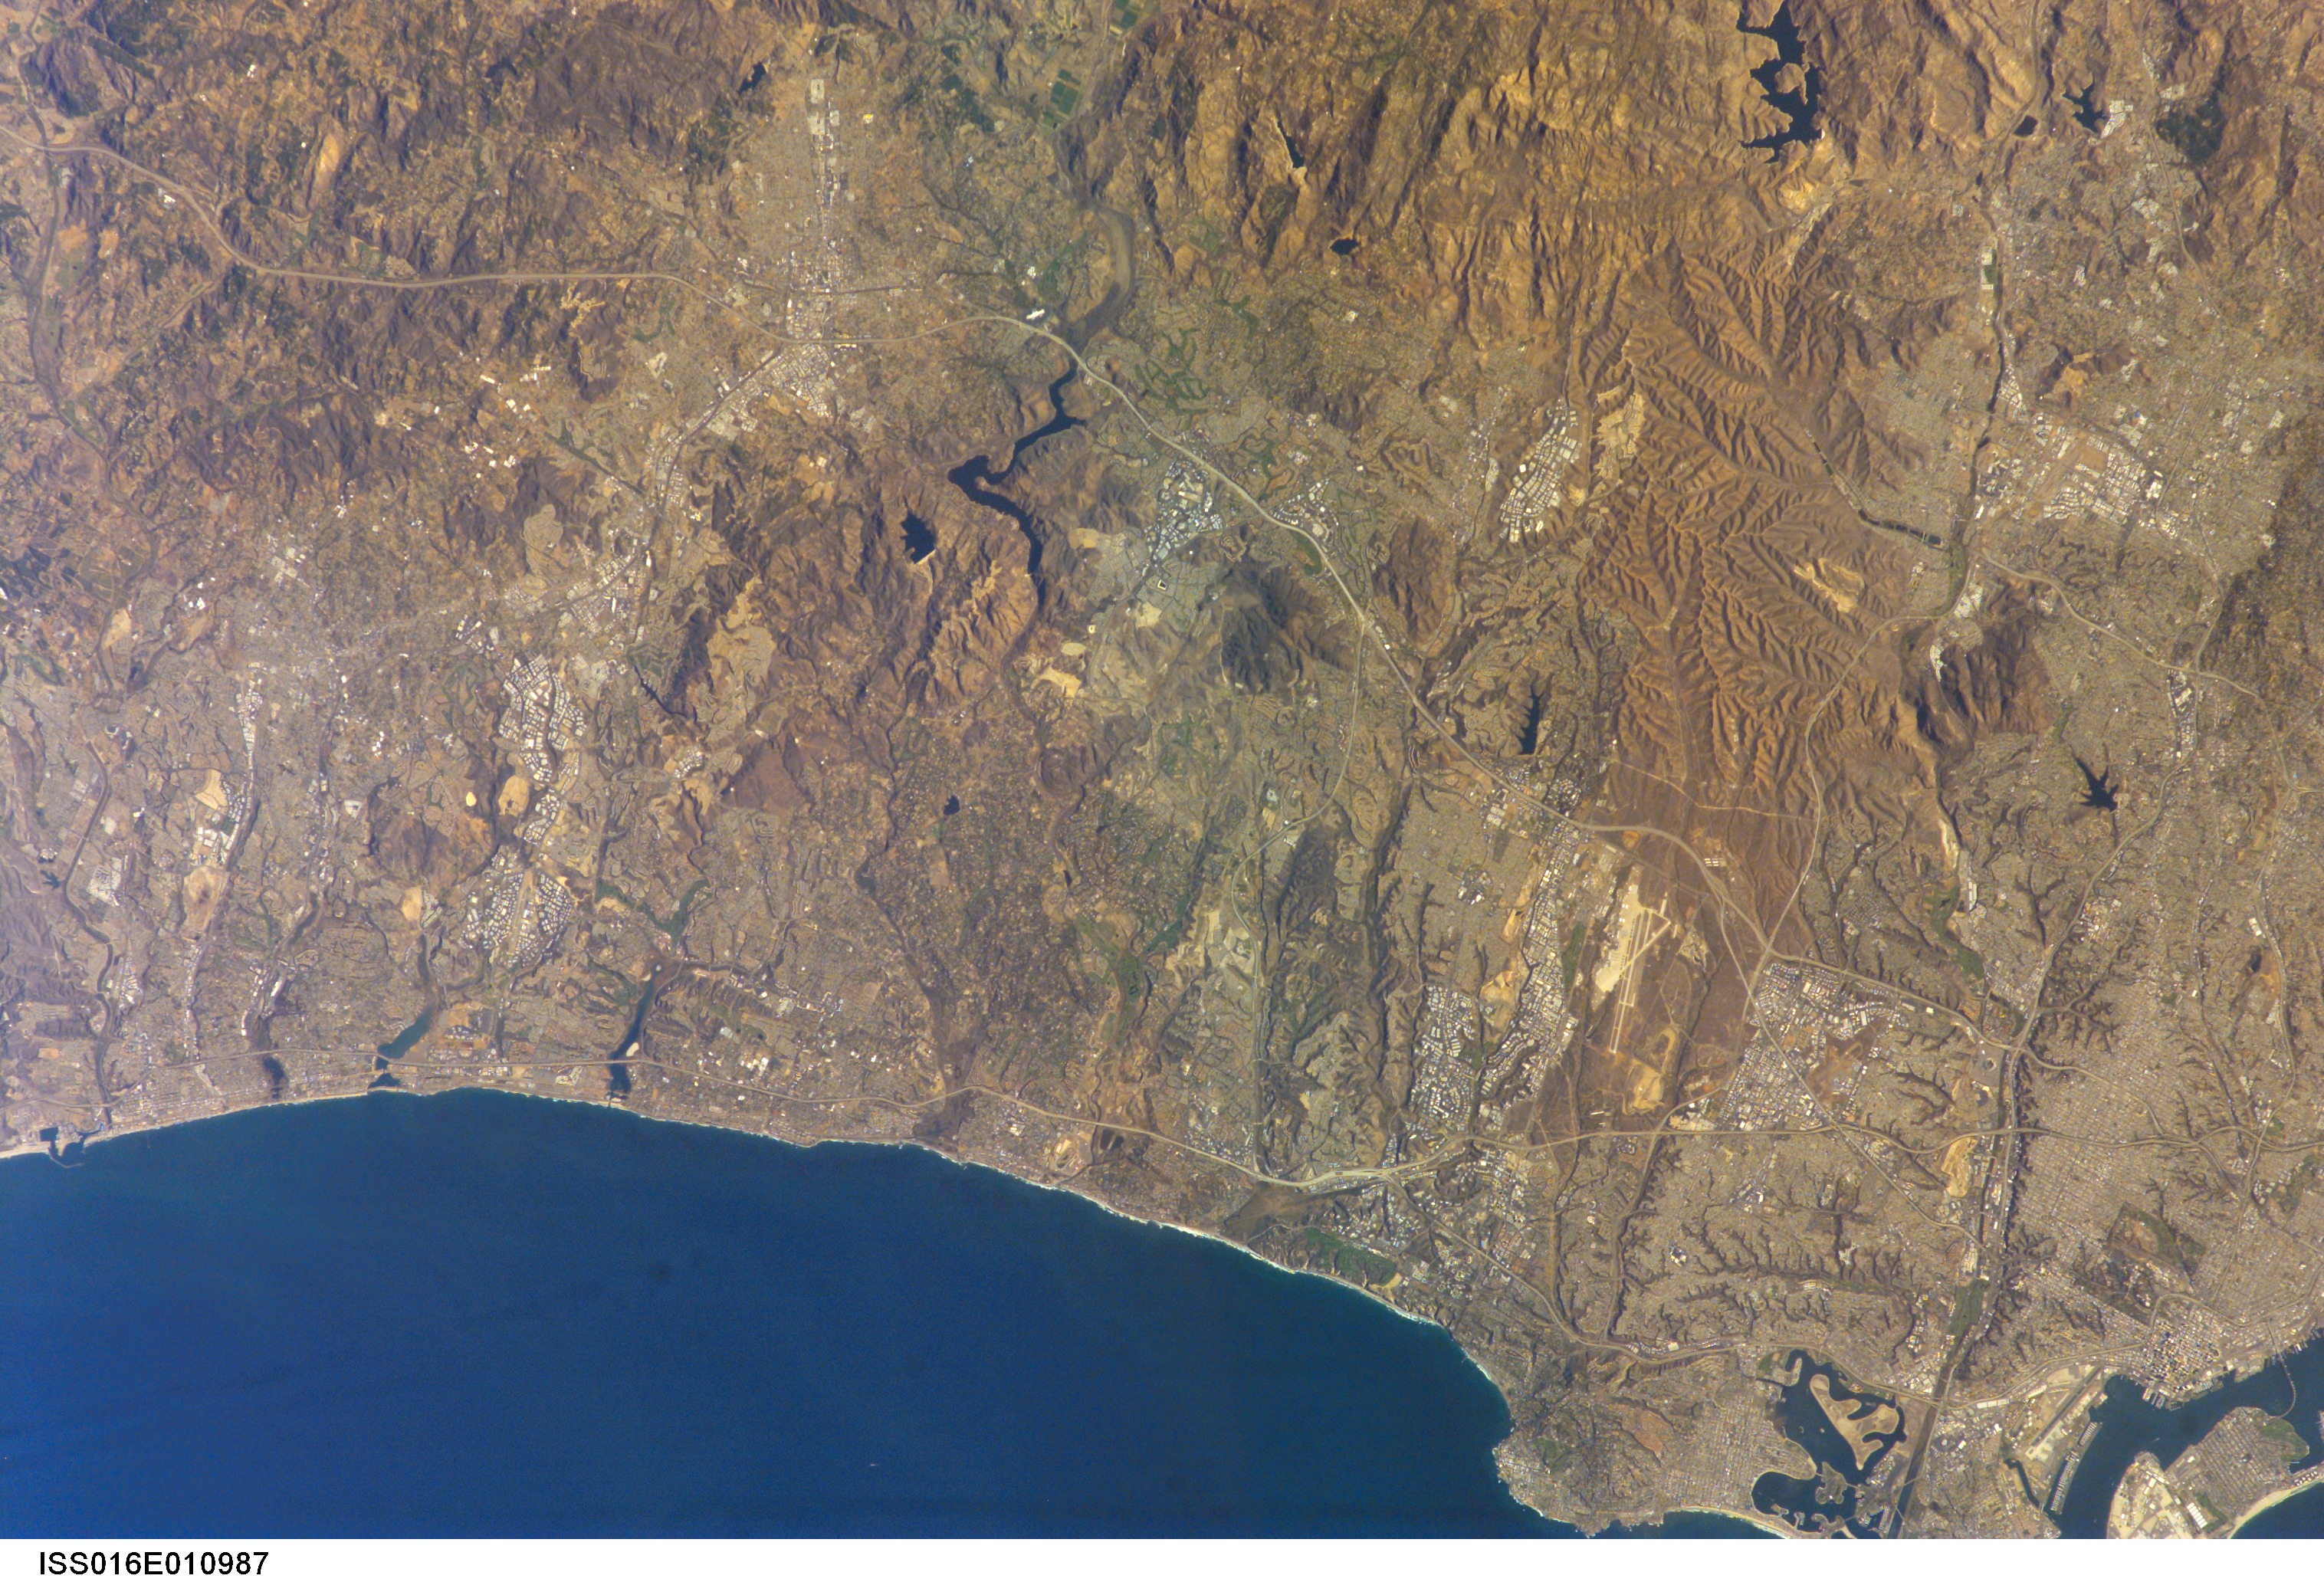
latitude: 33.0
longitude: -117.0
